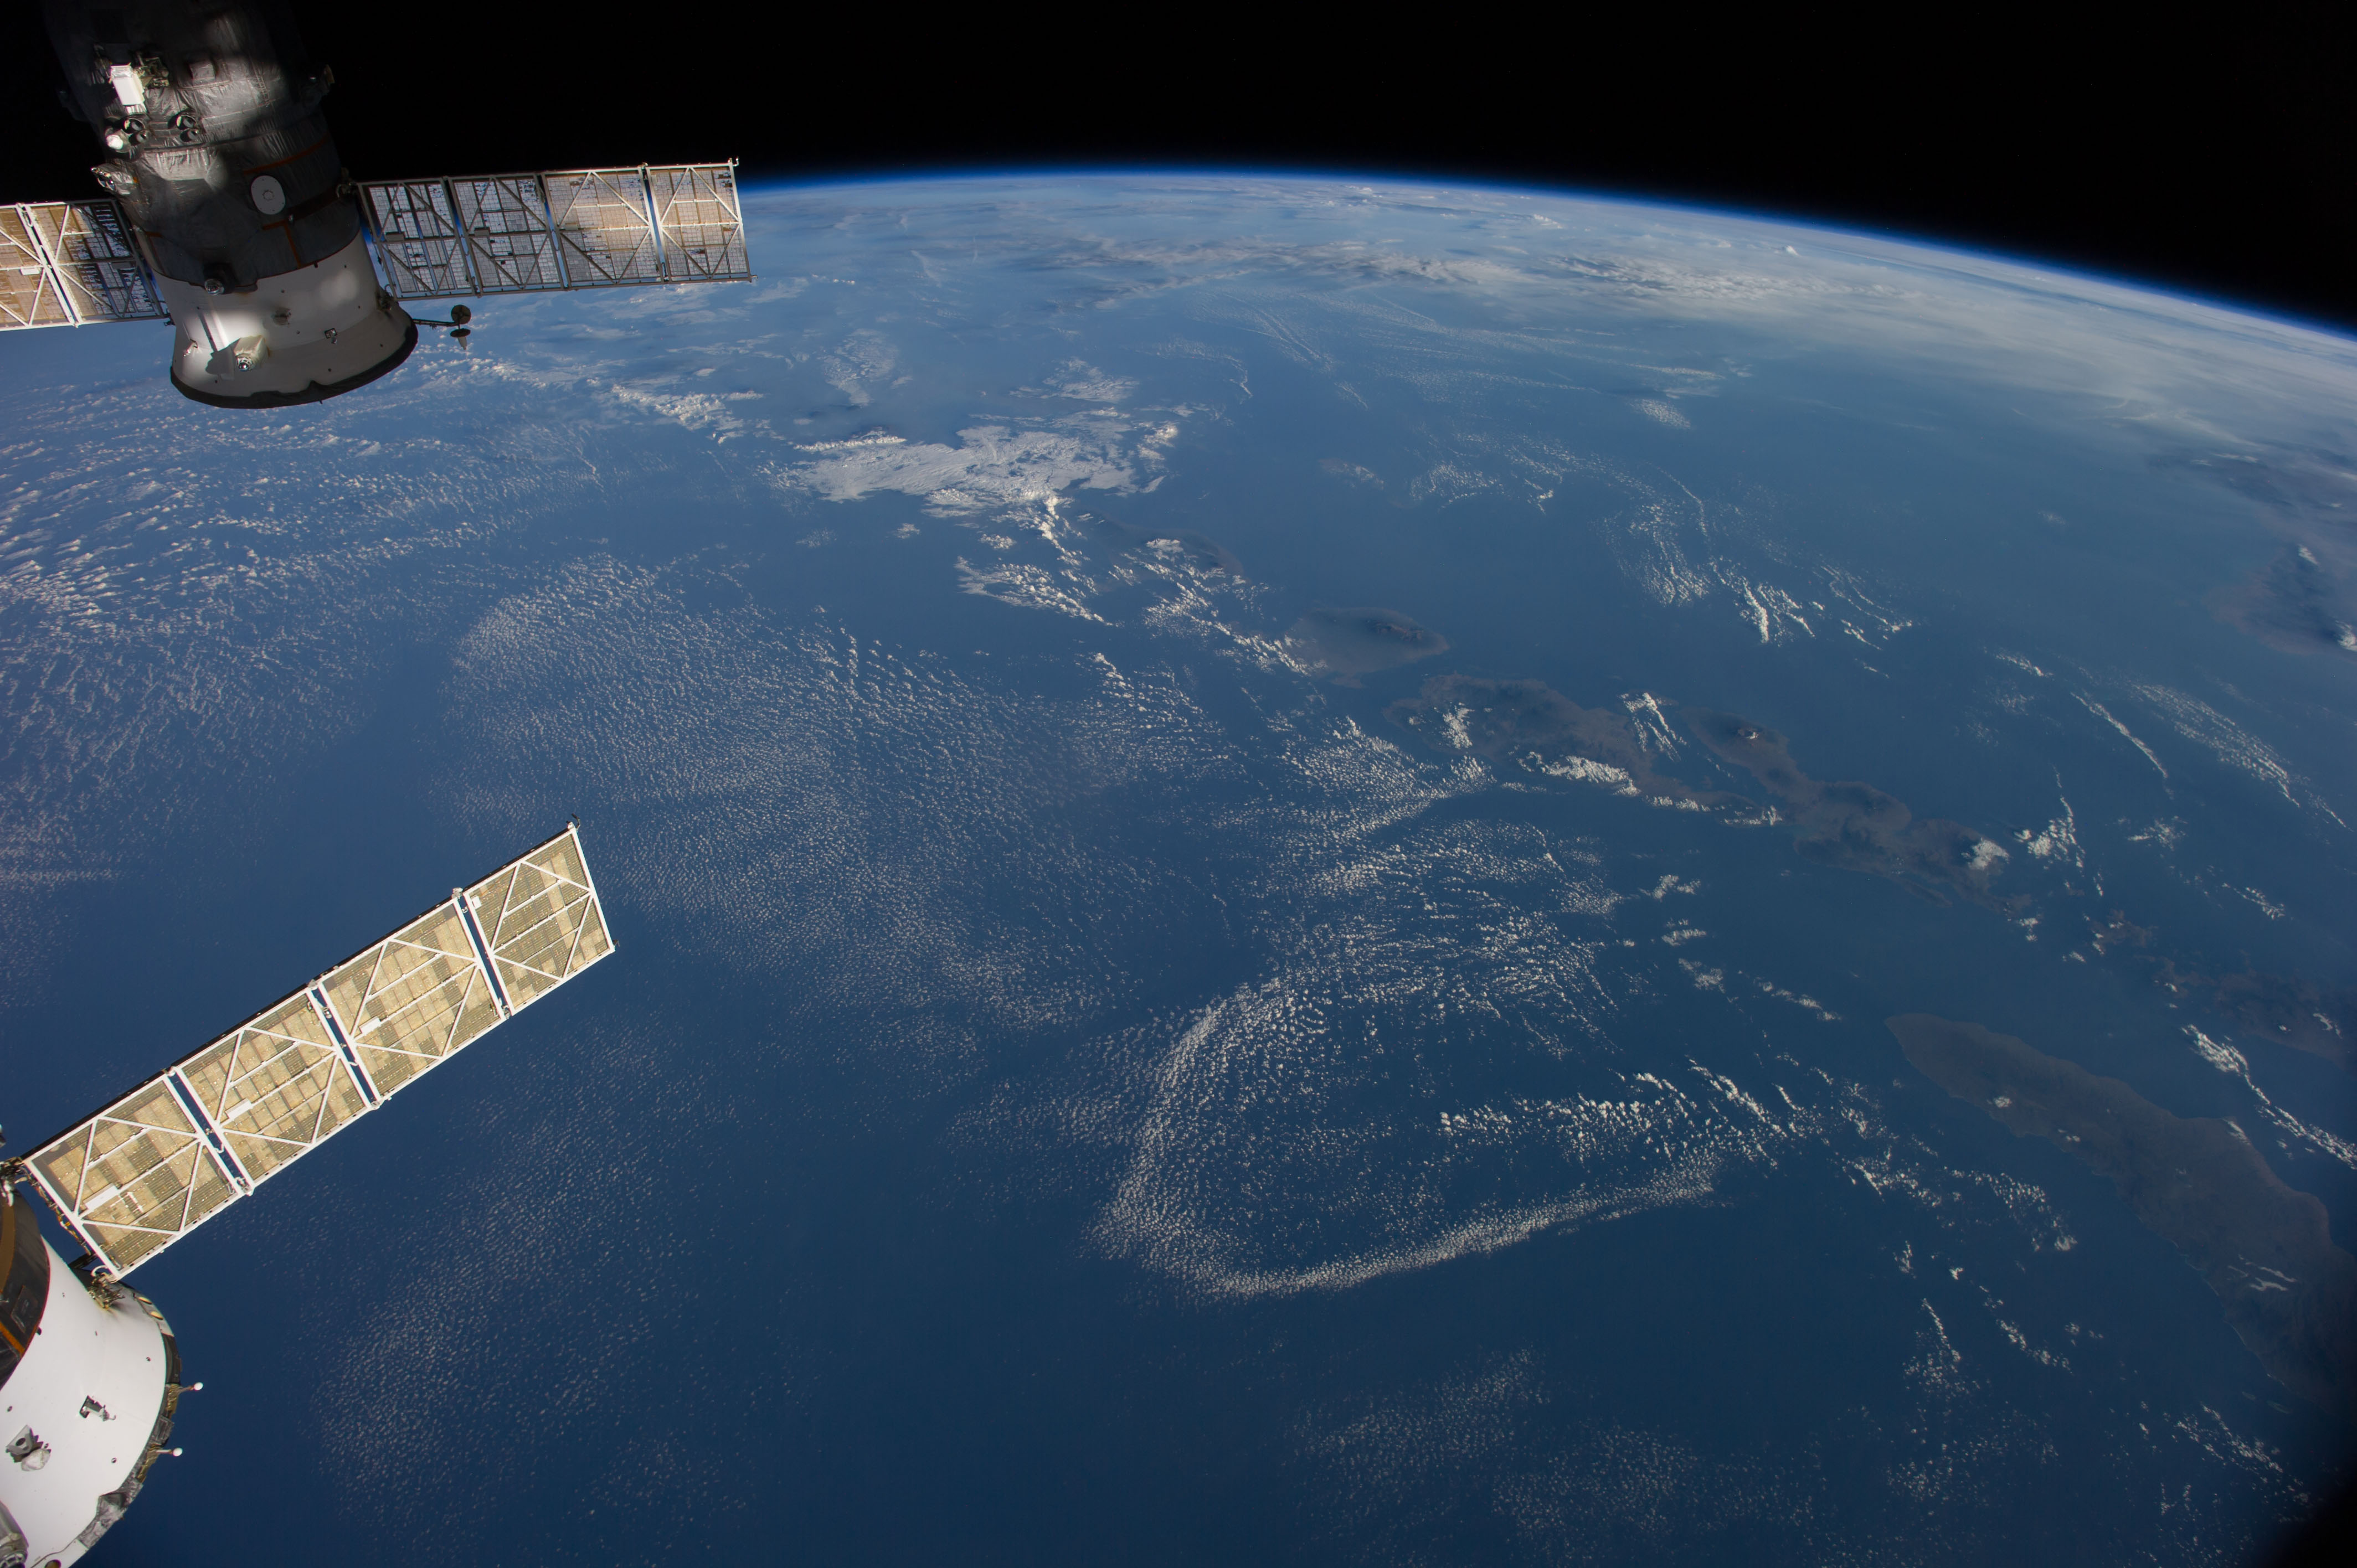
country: INDONESIA
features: BALI, W. NUSA TENGGARA, BALI S., JAVA S., MT. RINJANI, MT. TAMBORA, ATMOSPHERIC LIMB
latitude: -9.5
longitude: 116.5
